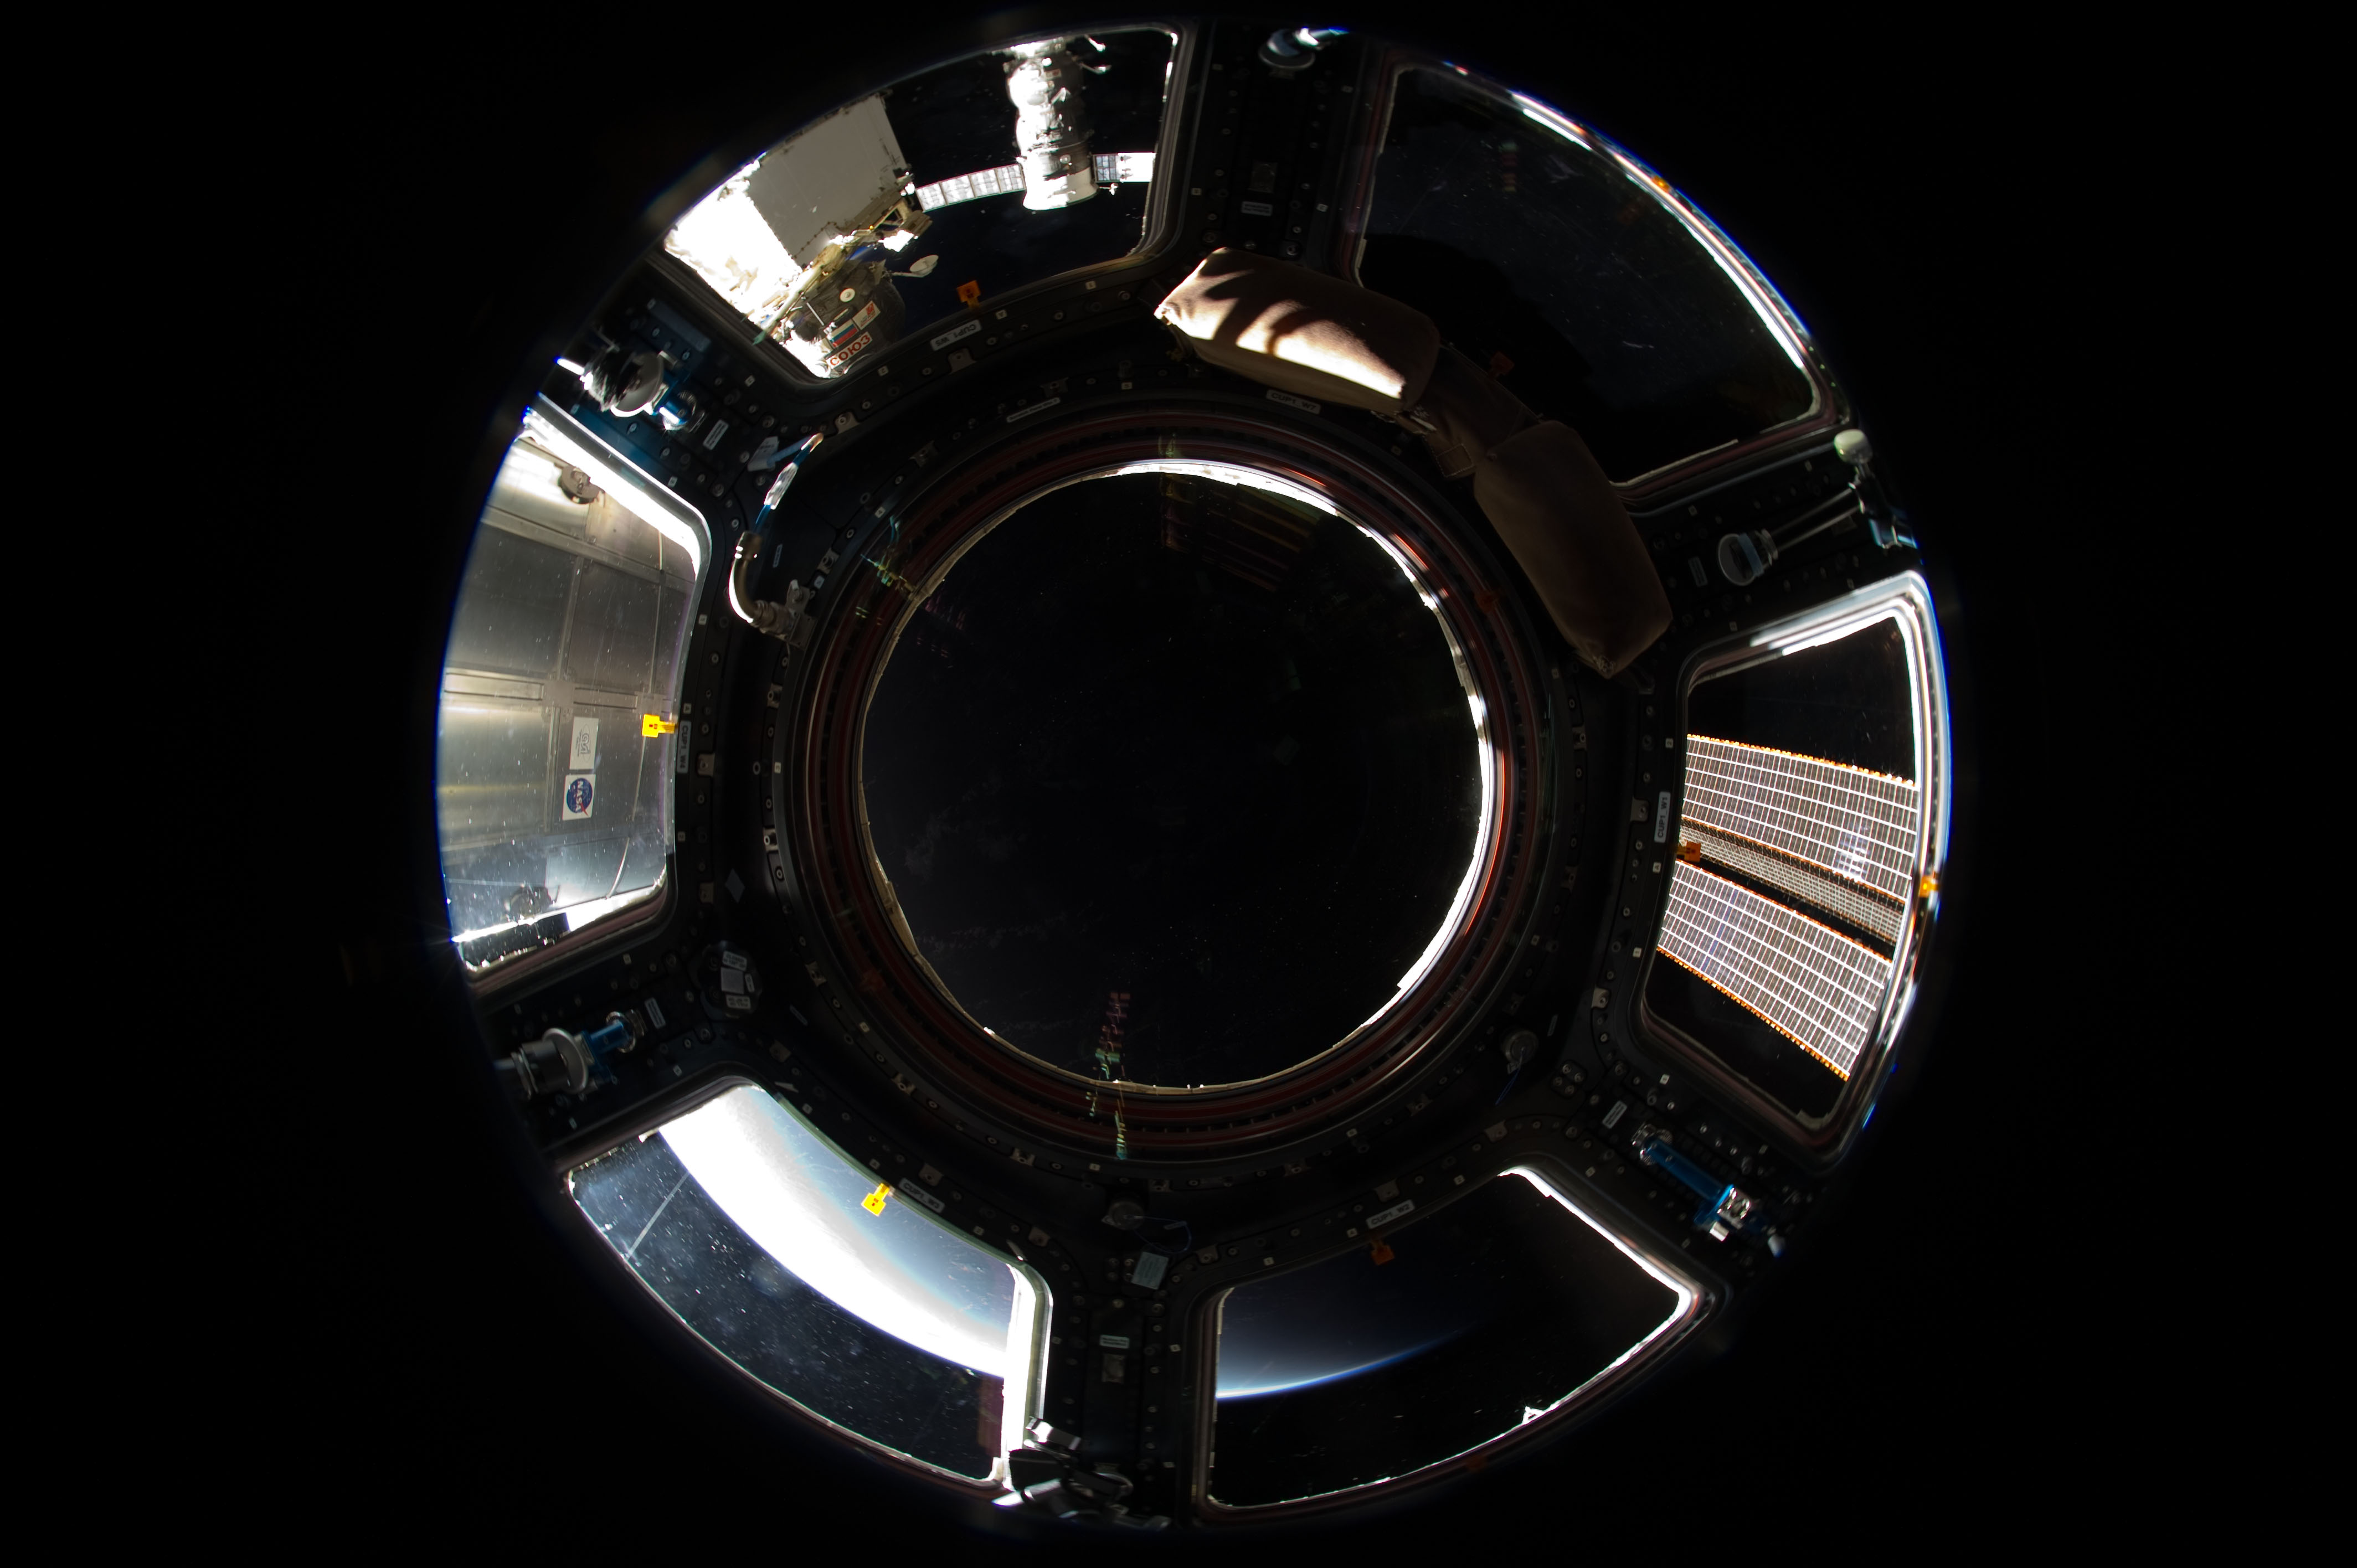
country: PACIFIC OCEAN
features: PAN- CUPOLA WINDOW, ISS
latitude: 7.5
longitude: -106.0
